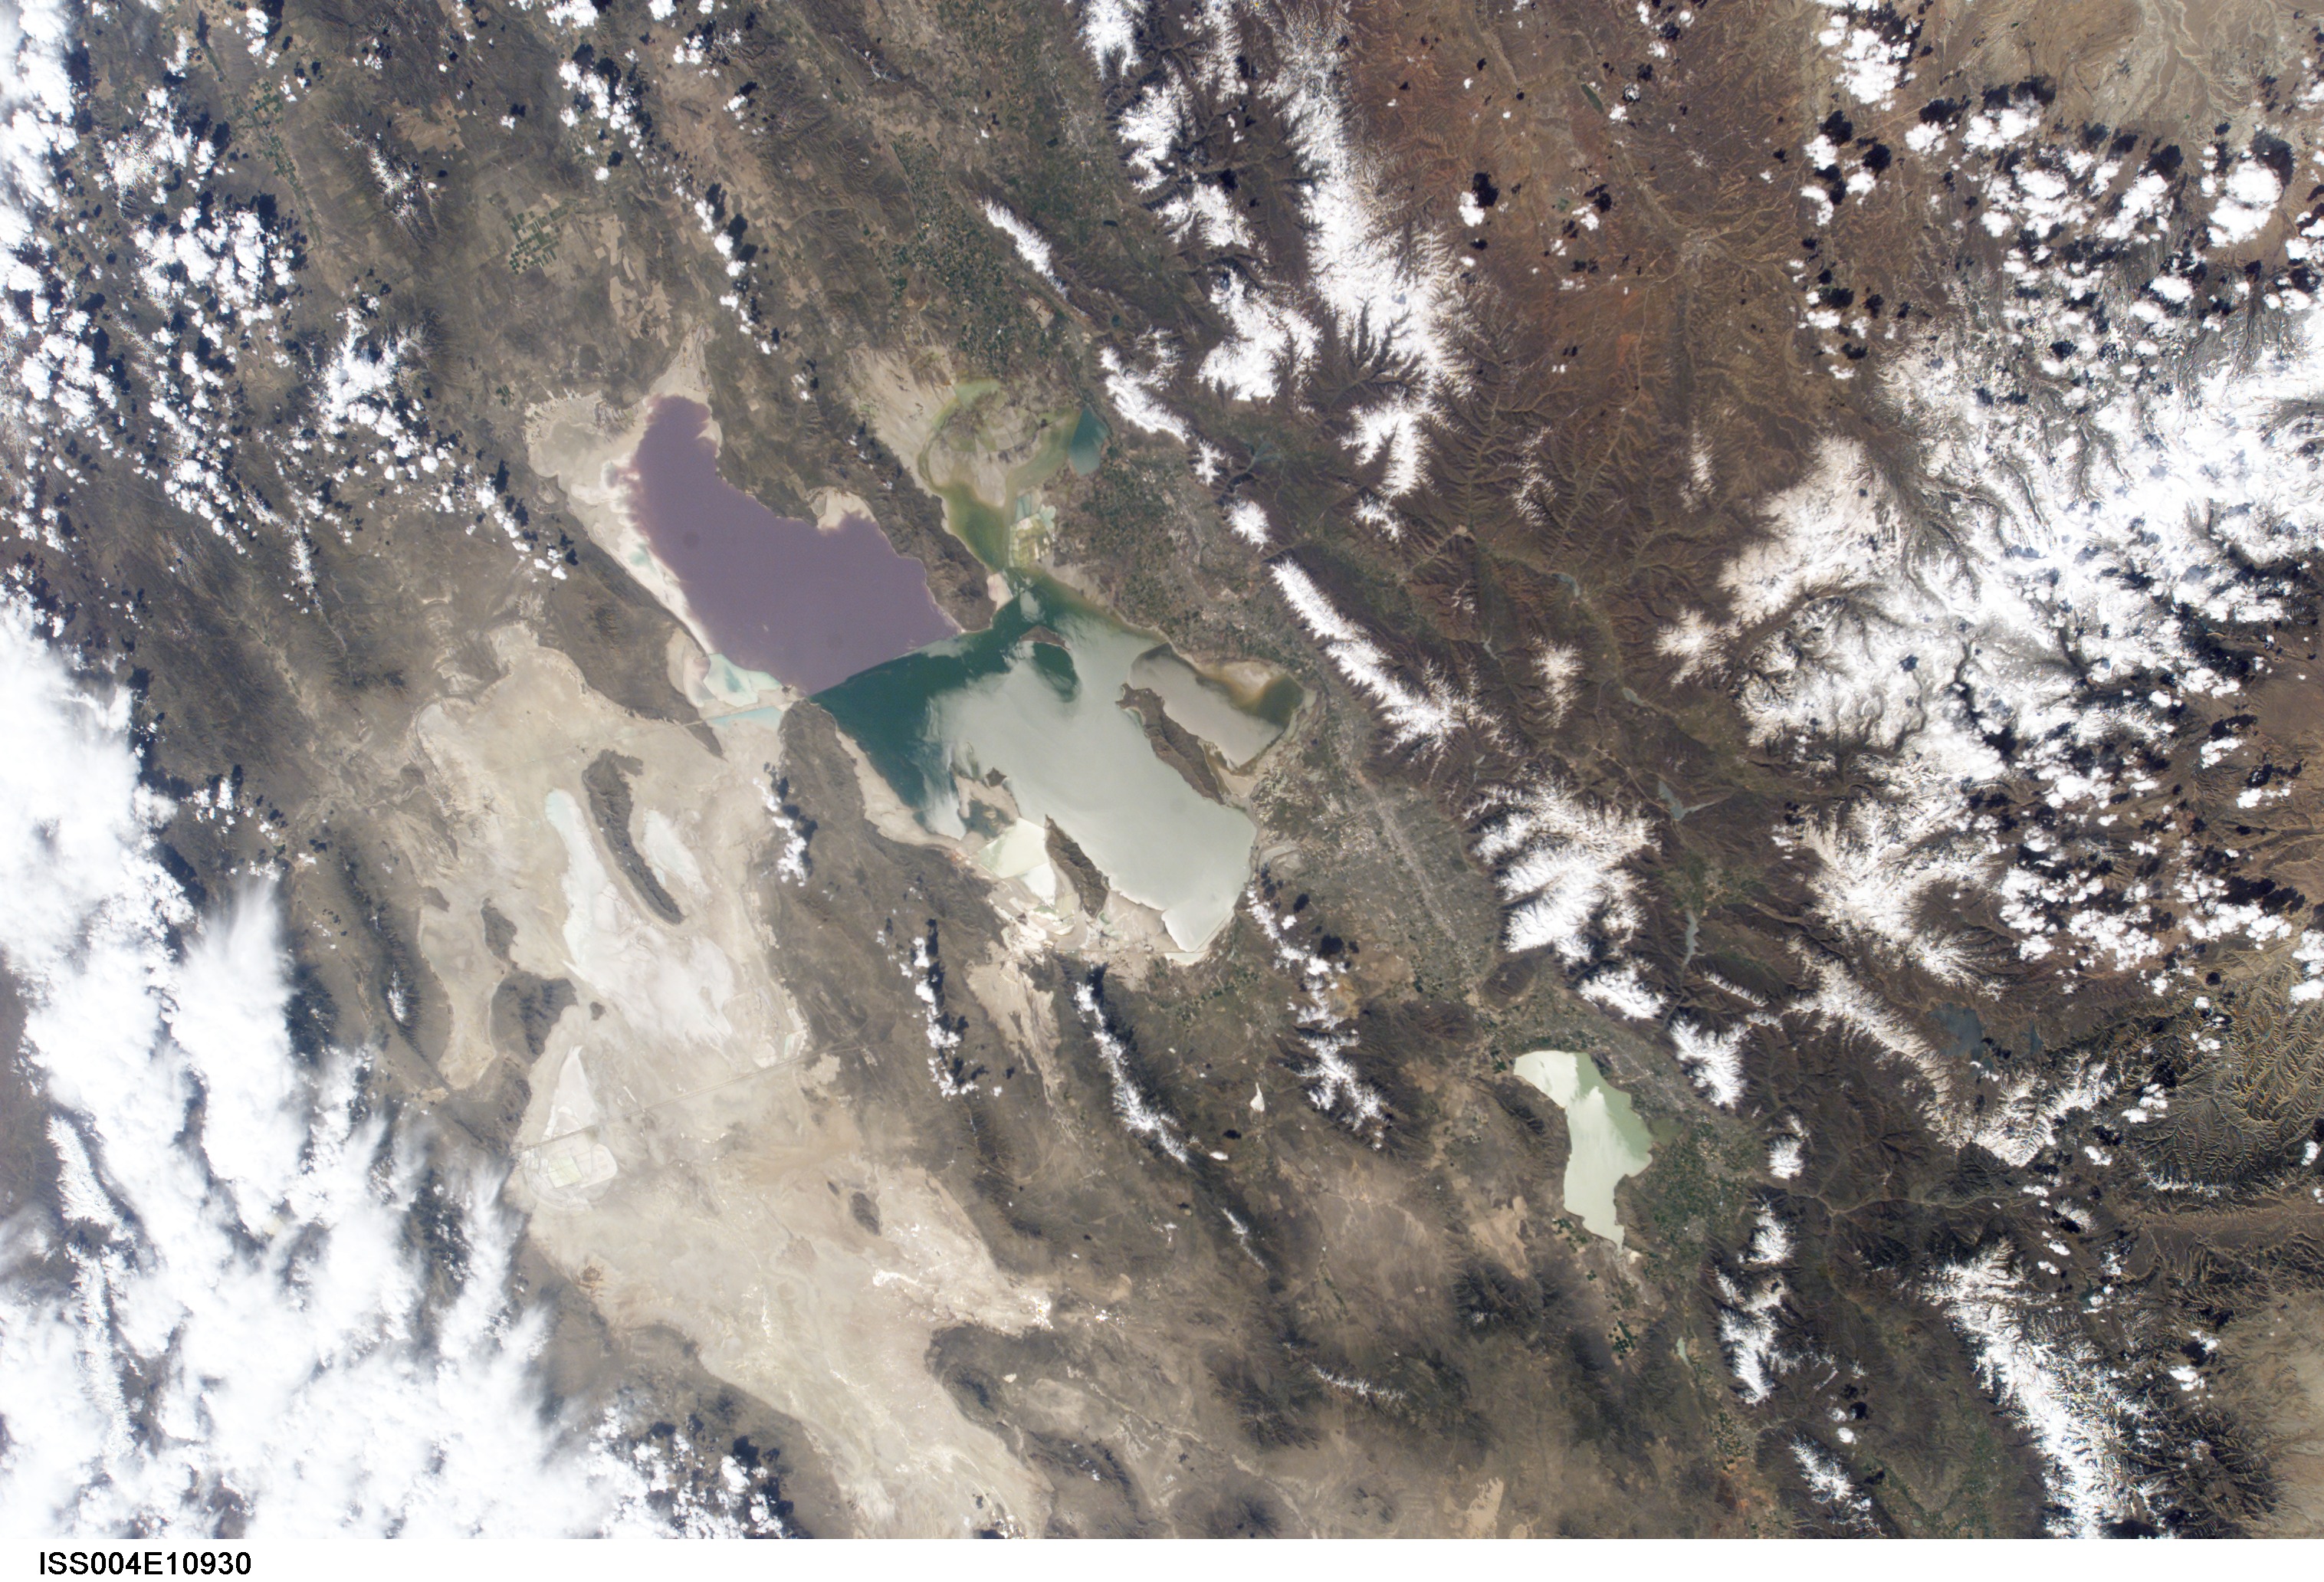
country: USA-UTAH
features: GREAT SALT LAKE & DESERT
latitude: 41.0
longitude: -112.5
